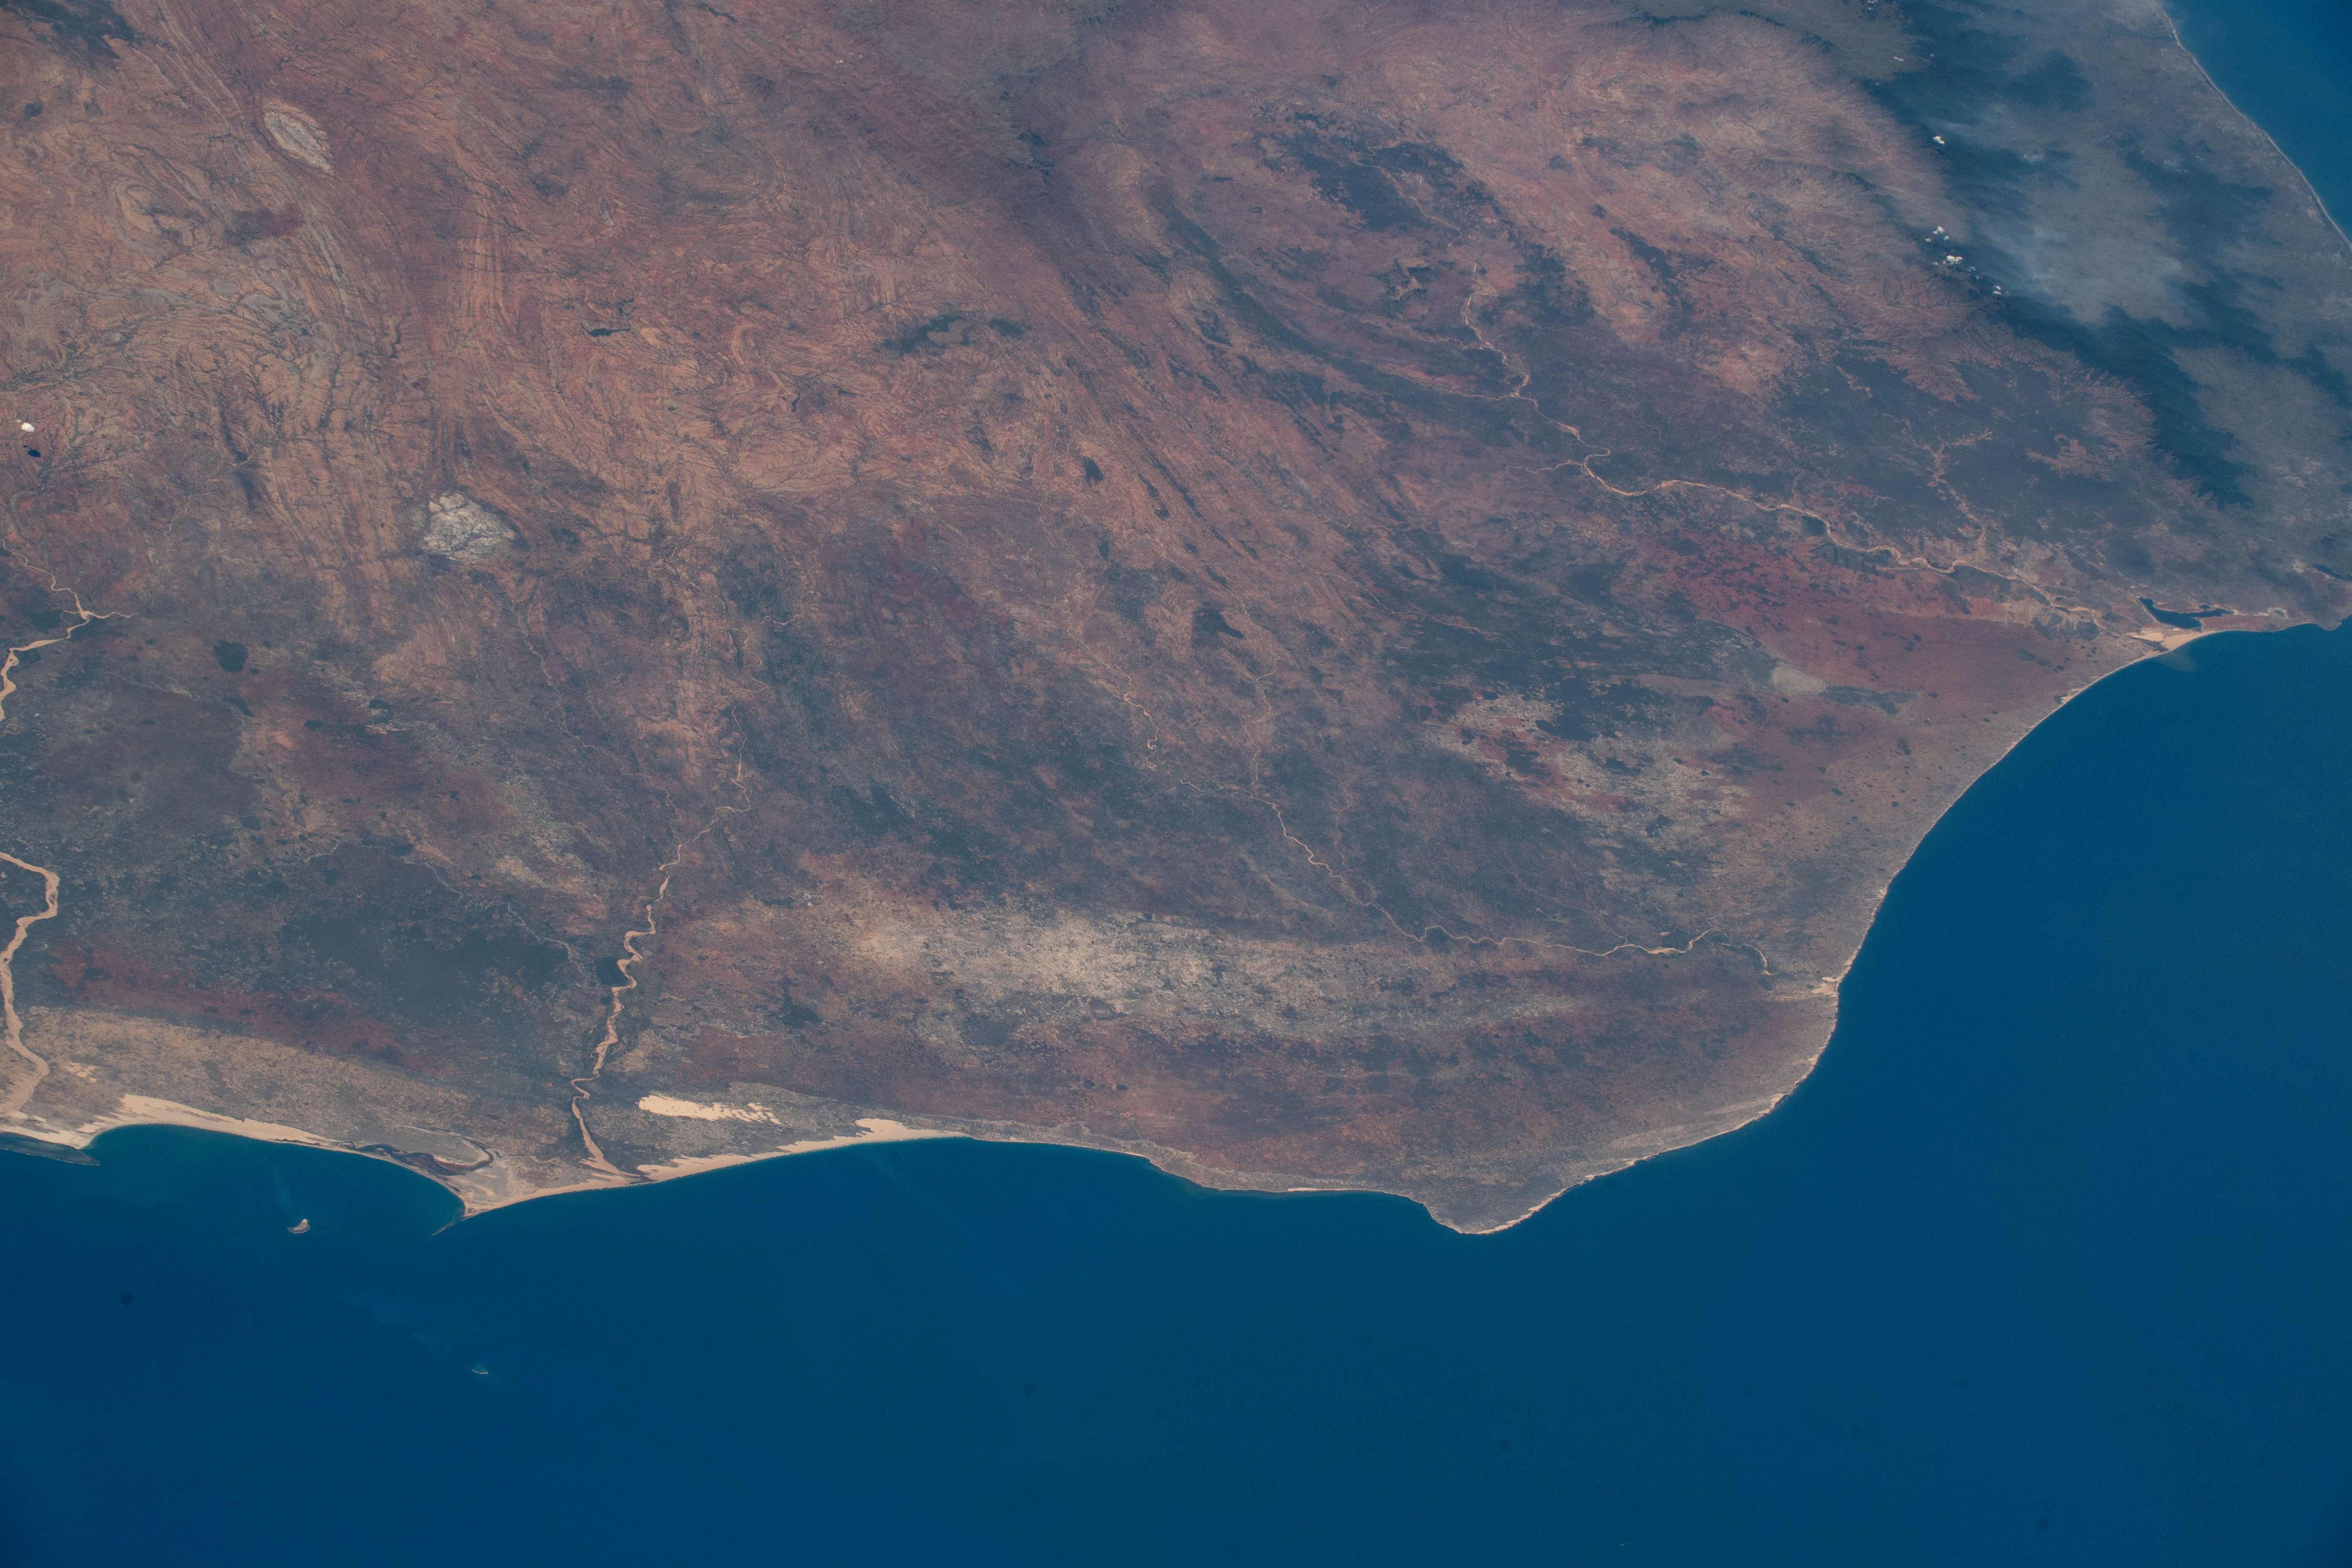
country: MADAGASCAR
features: ANDOHAHELA NATIONAL PARK, MENARANDRA RIVER, MANAMBOVO RIVER
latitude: -24.7
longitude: 45.2
